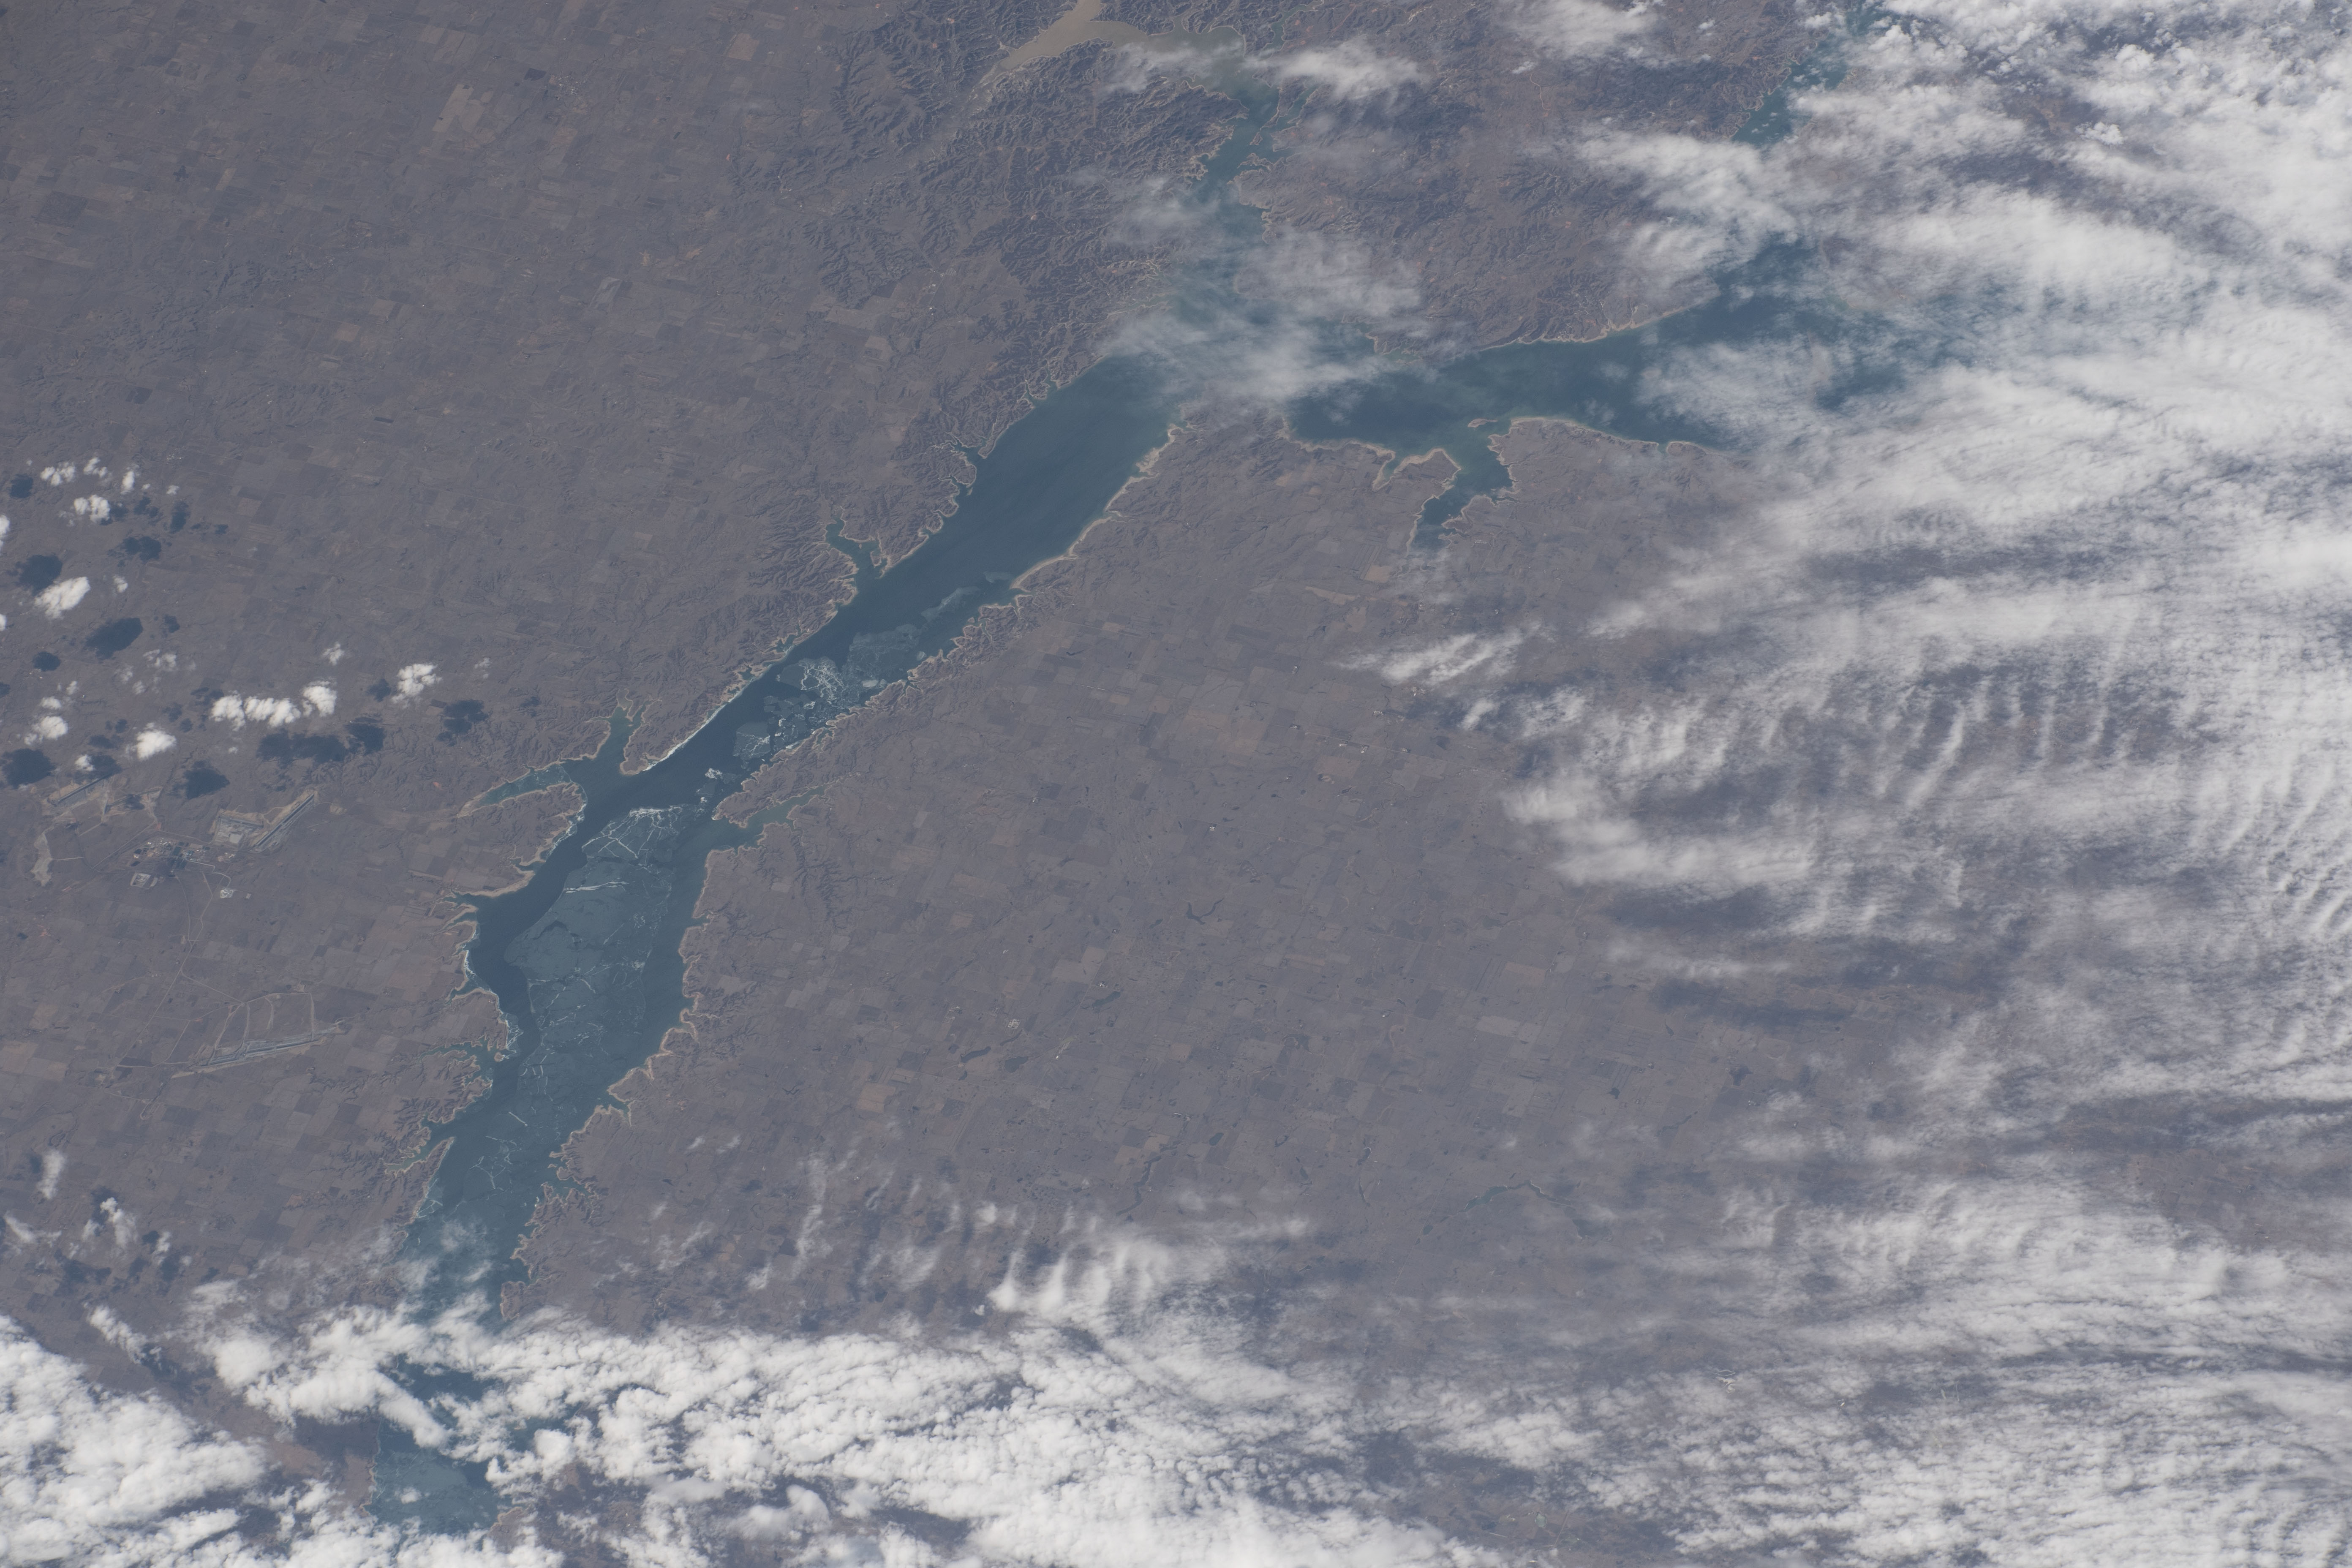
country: USA-NORTH DAKOTA
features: LAKE SAKAKAWEA,NORTH DAKOTA,USA
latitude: 47.6
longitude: -102.0
